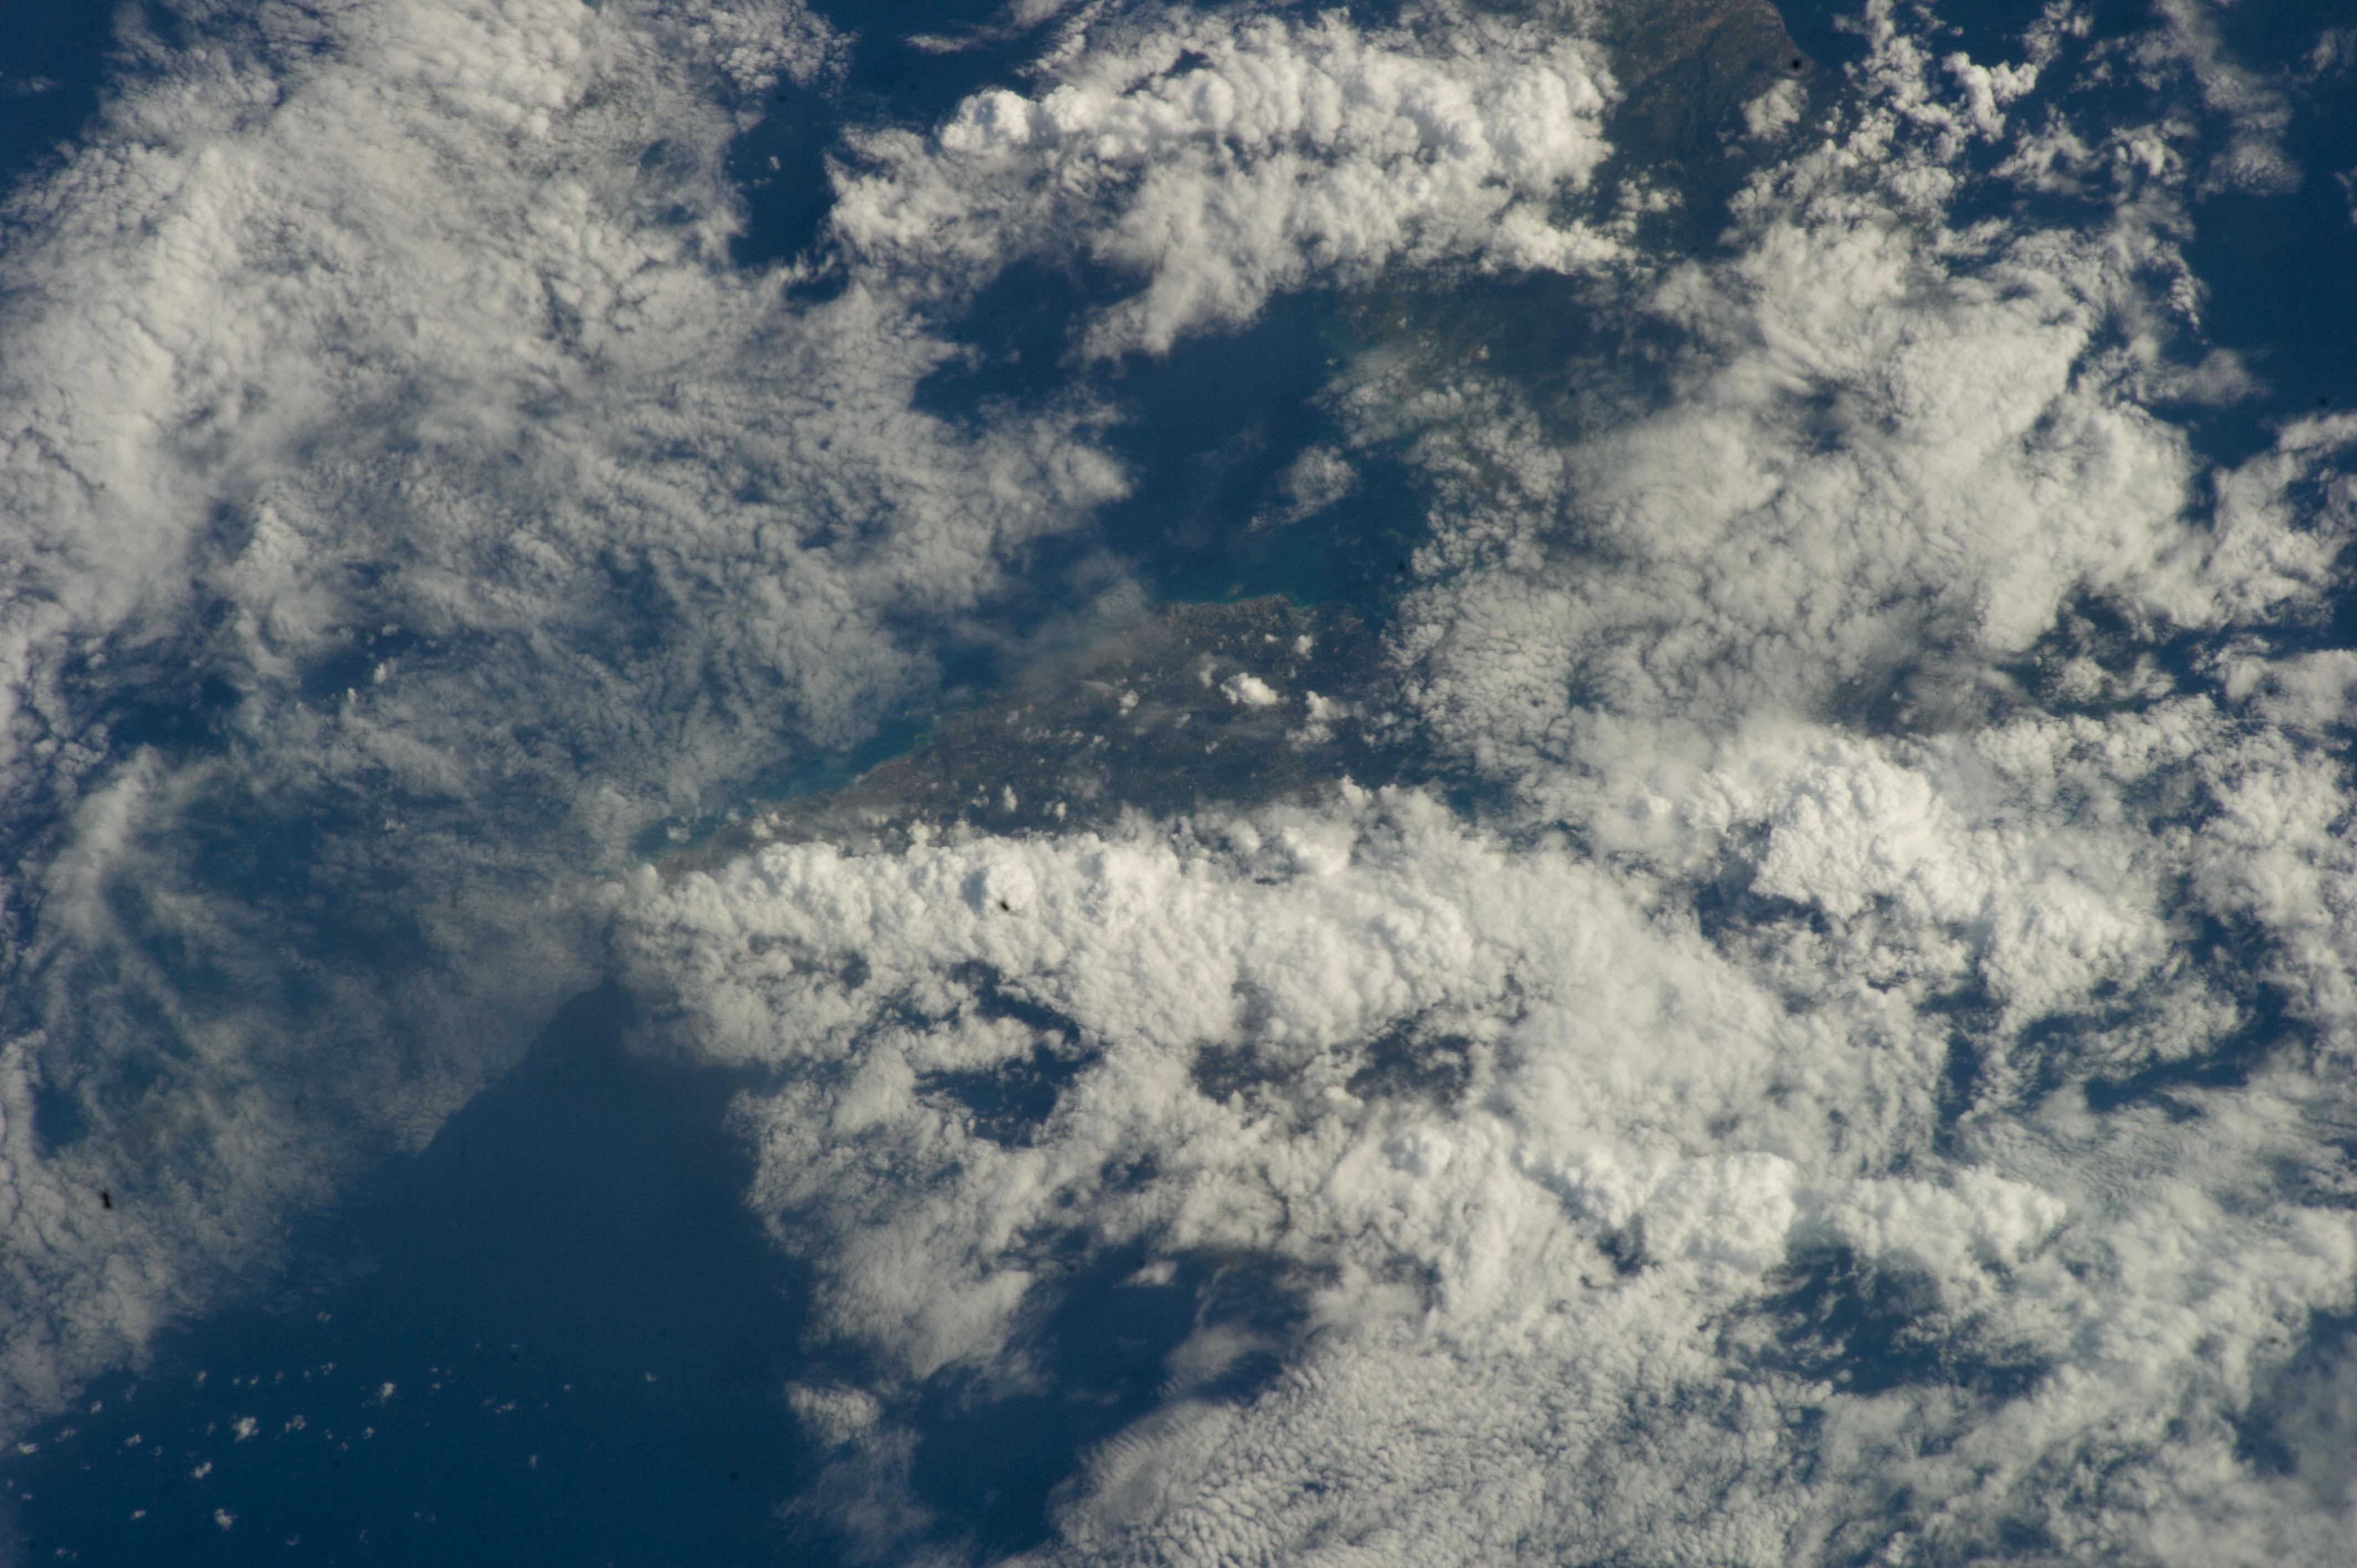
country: LESSER_ANTILLES
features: CARIBBEAN SEA, ISLAND
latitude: 16.3
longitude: -61.5
